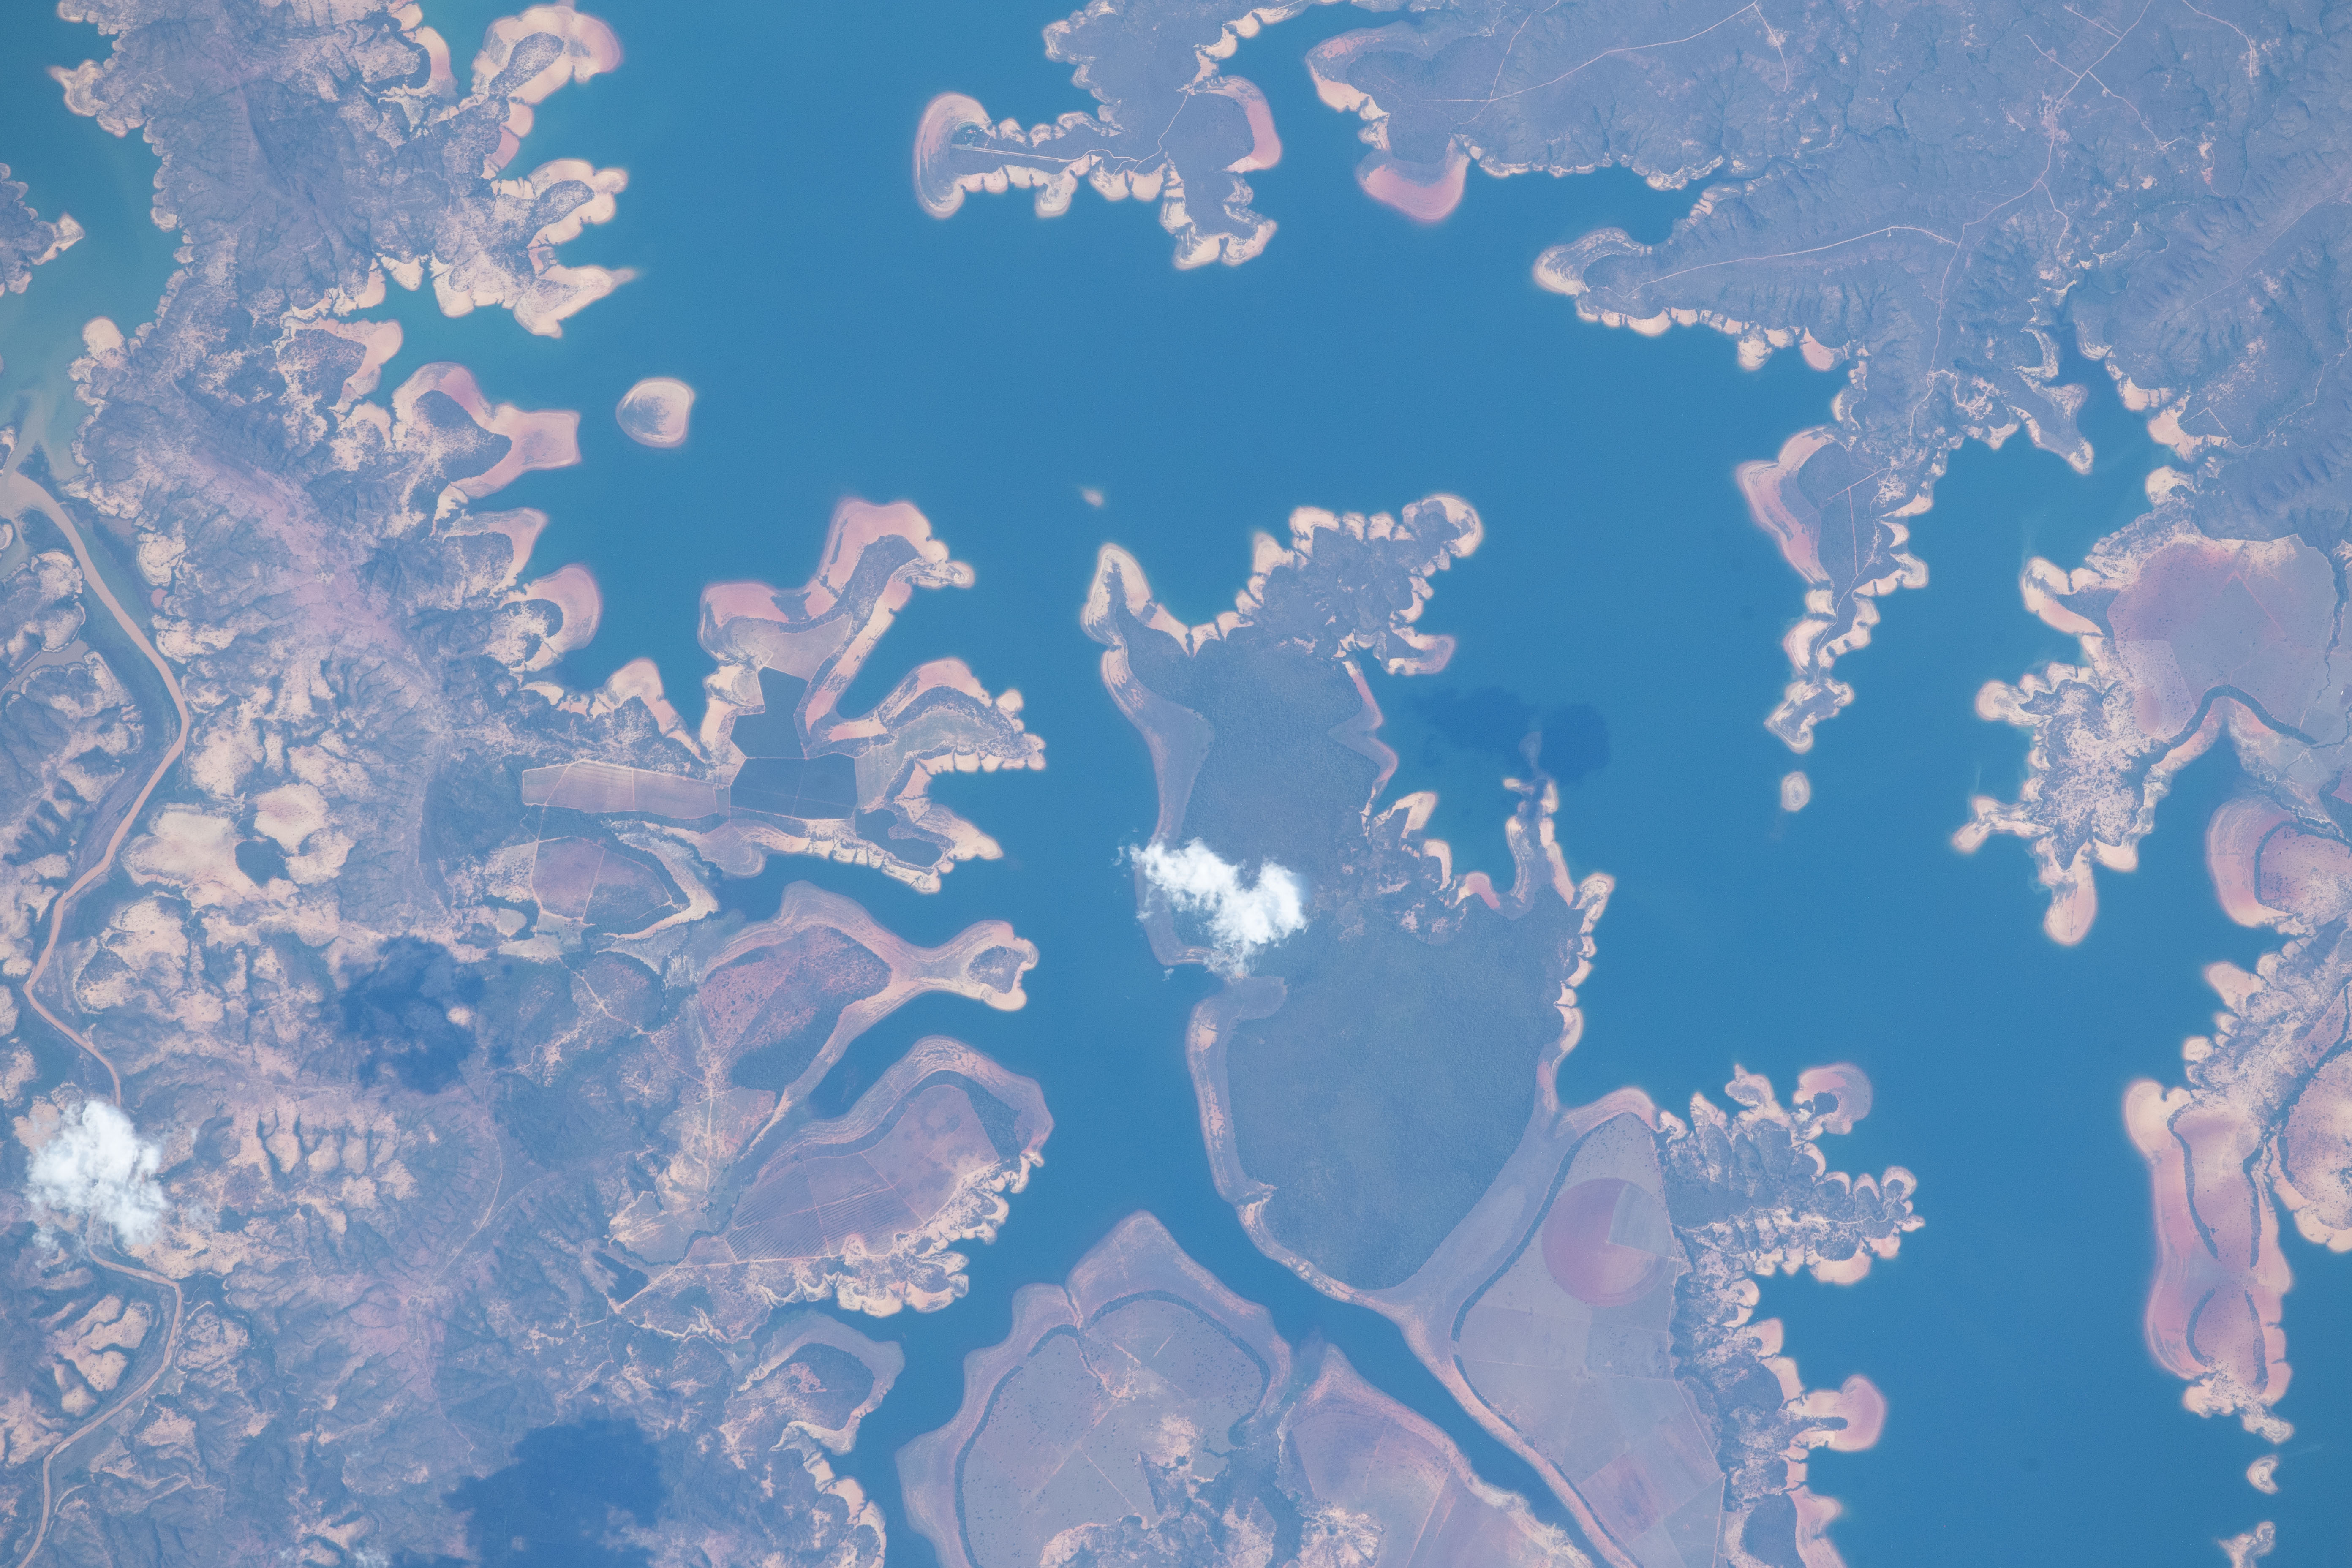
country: BRAZIL
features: SAN FRANCISCO RIVER, MORADA NOVA DE MINAS, STATE OF MINAS GERAIS, TRES MARIAS
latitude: -18.4
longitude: -45.3
